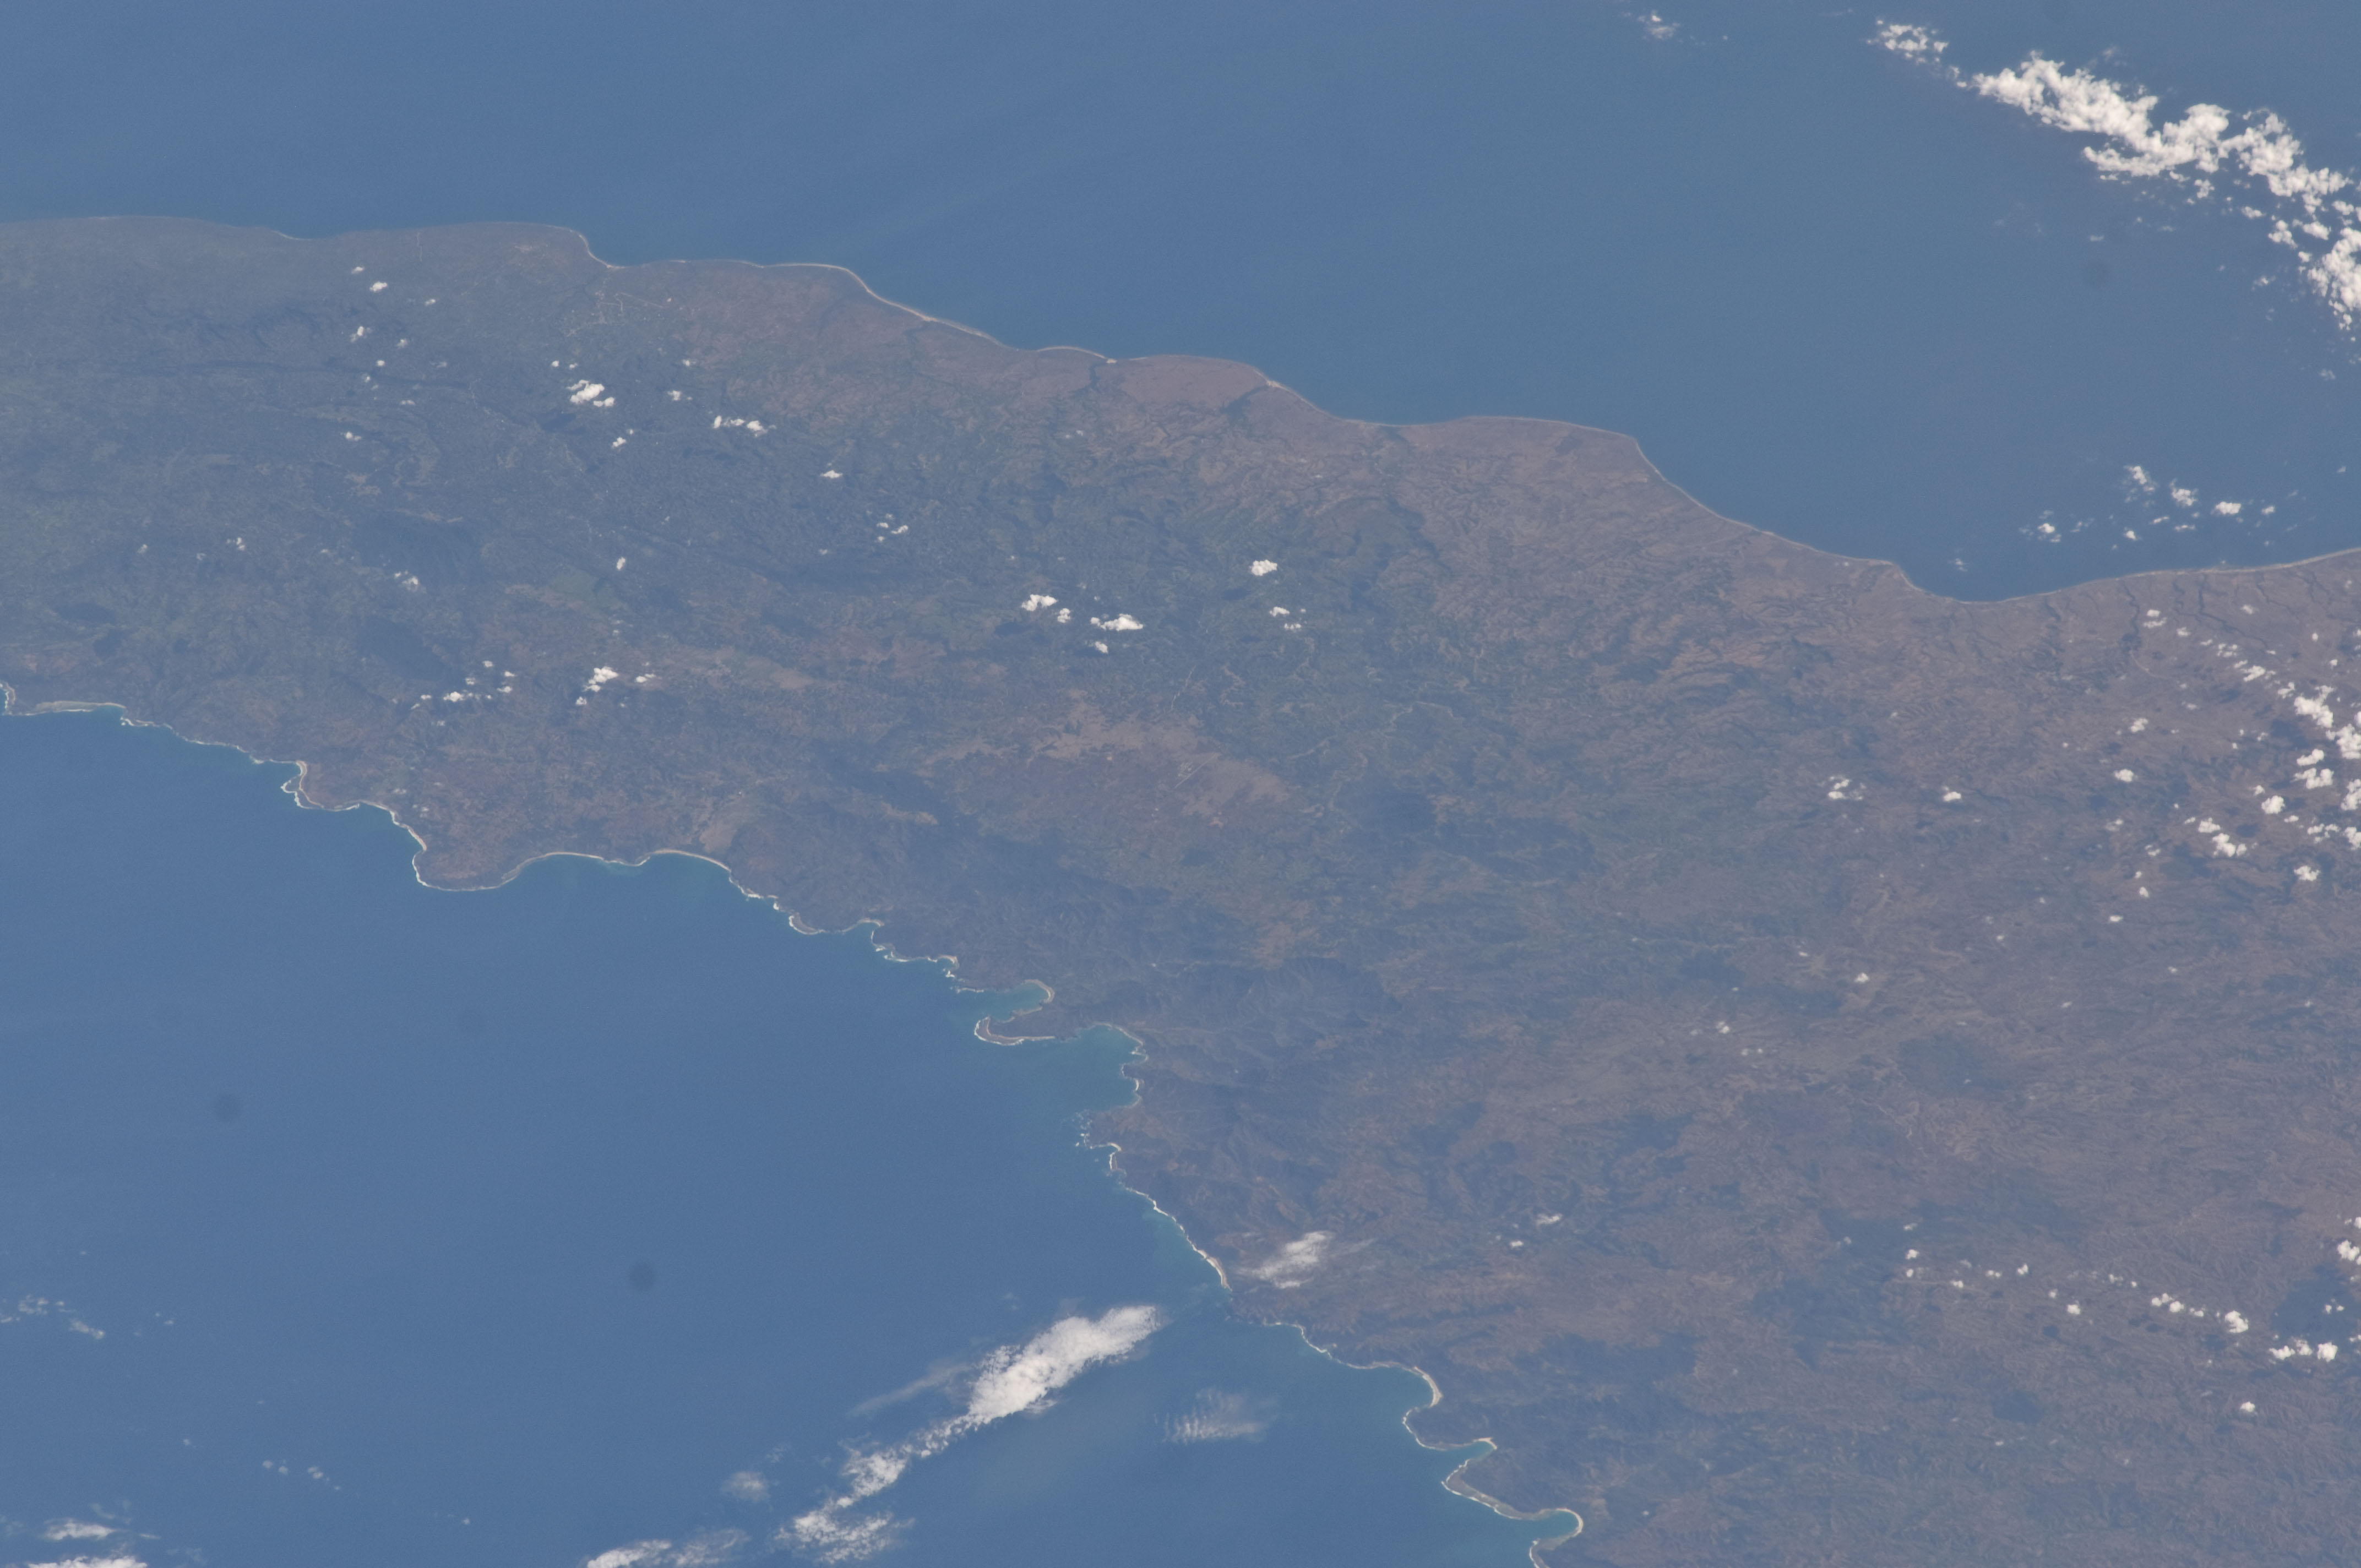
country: INDONESIA
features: LESSER SUNDA I., SUMBA, INDIAN O.
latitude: -9.6
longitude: 119.7
